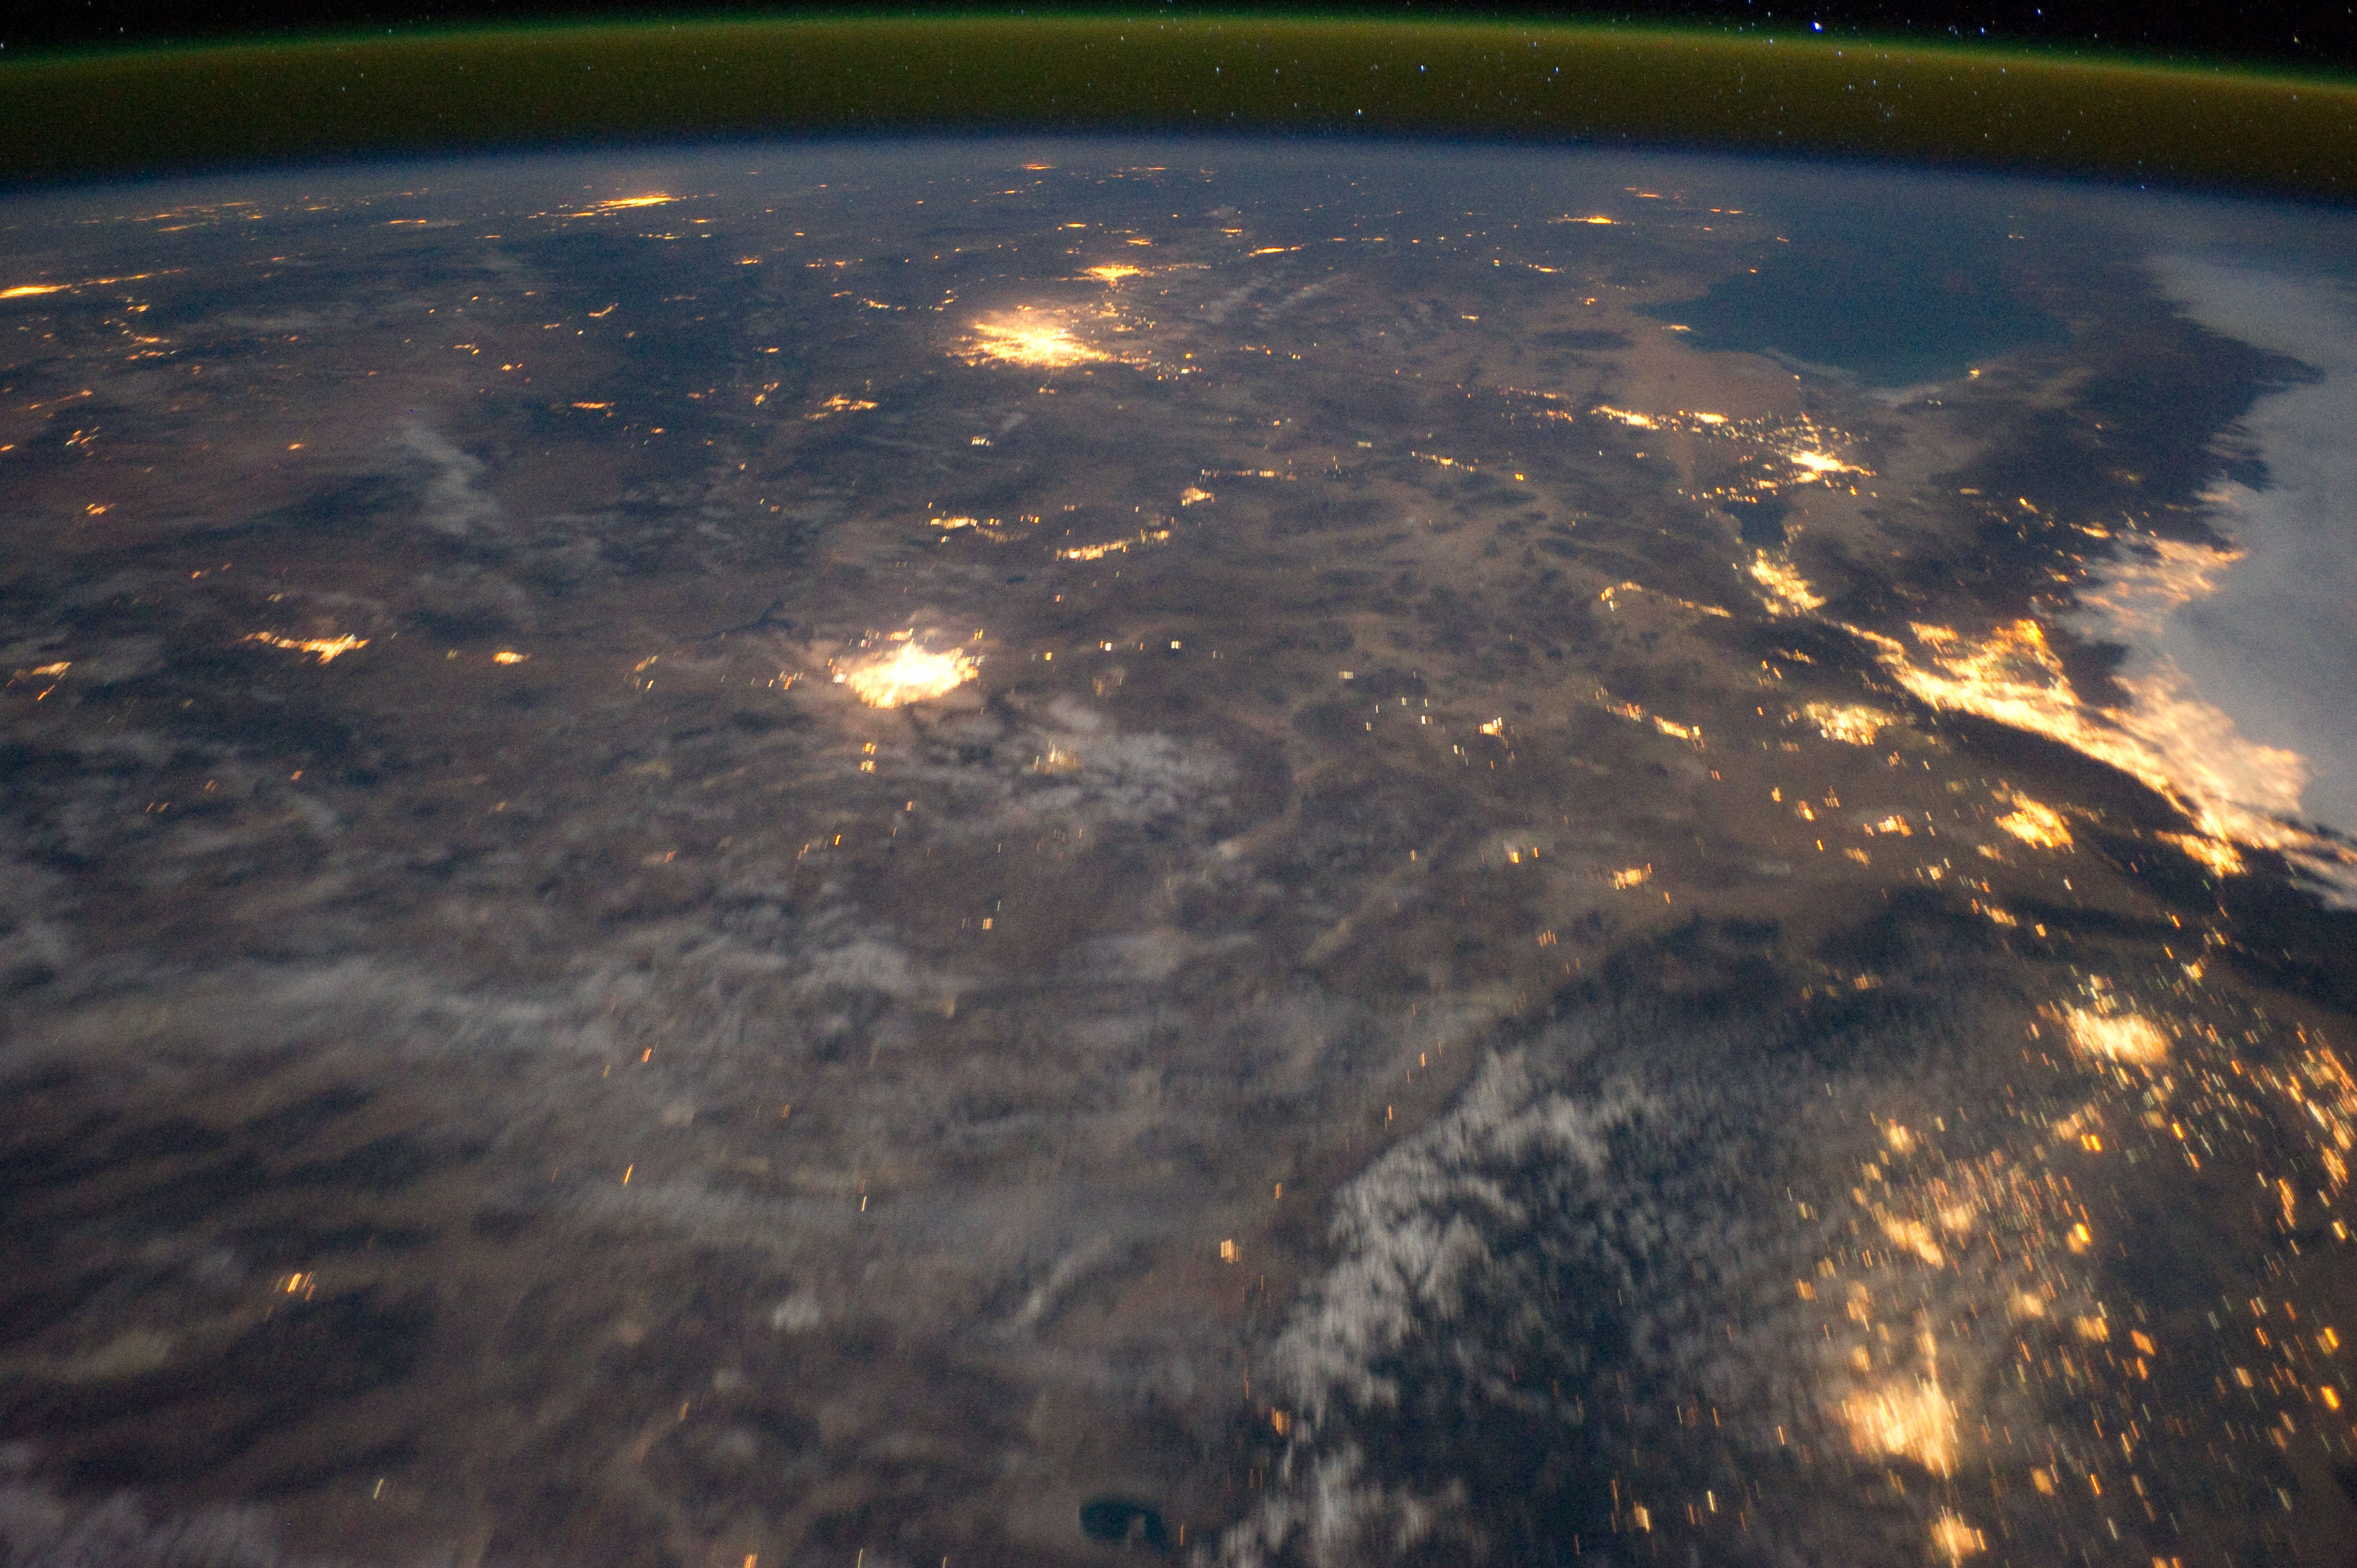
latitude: 35.9
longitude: -118.6
